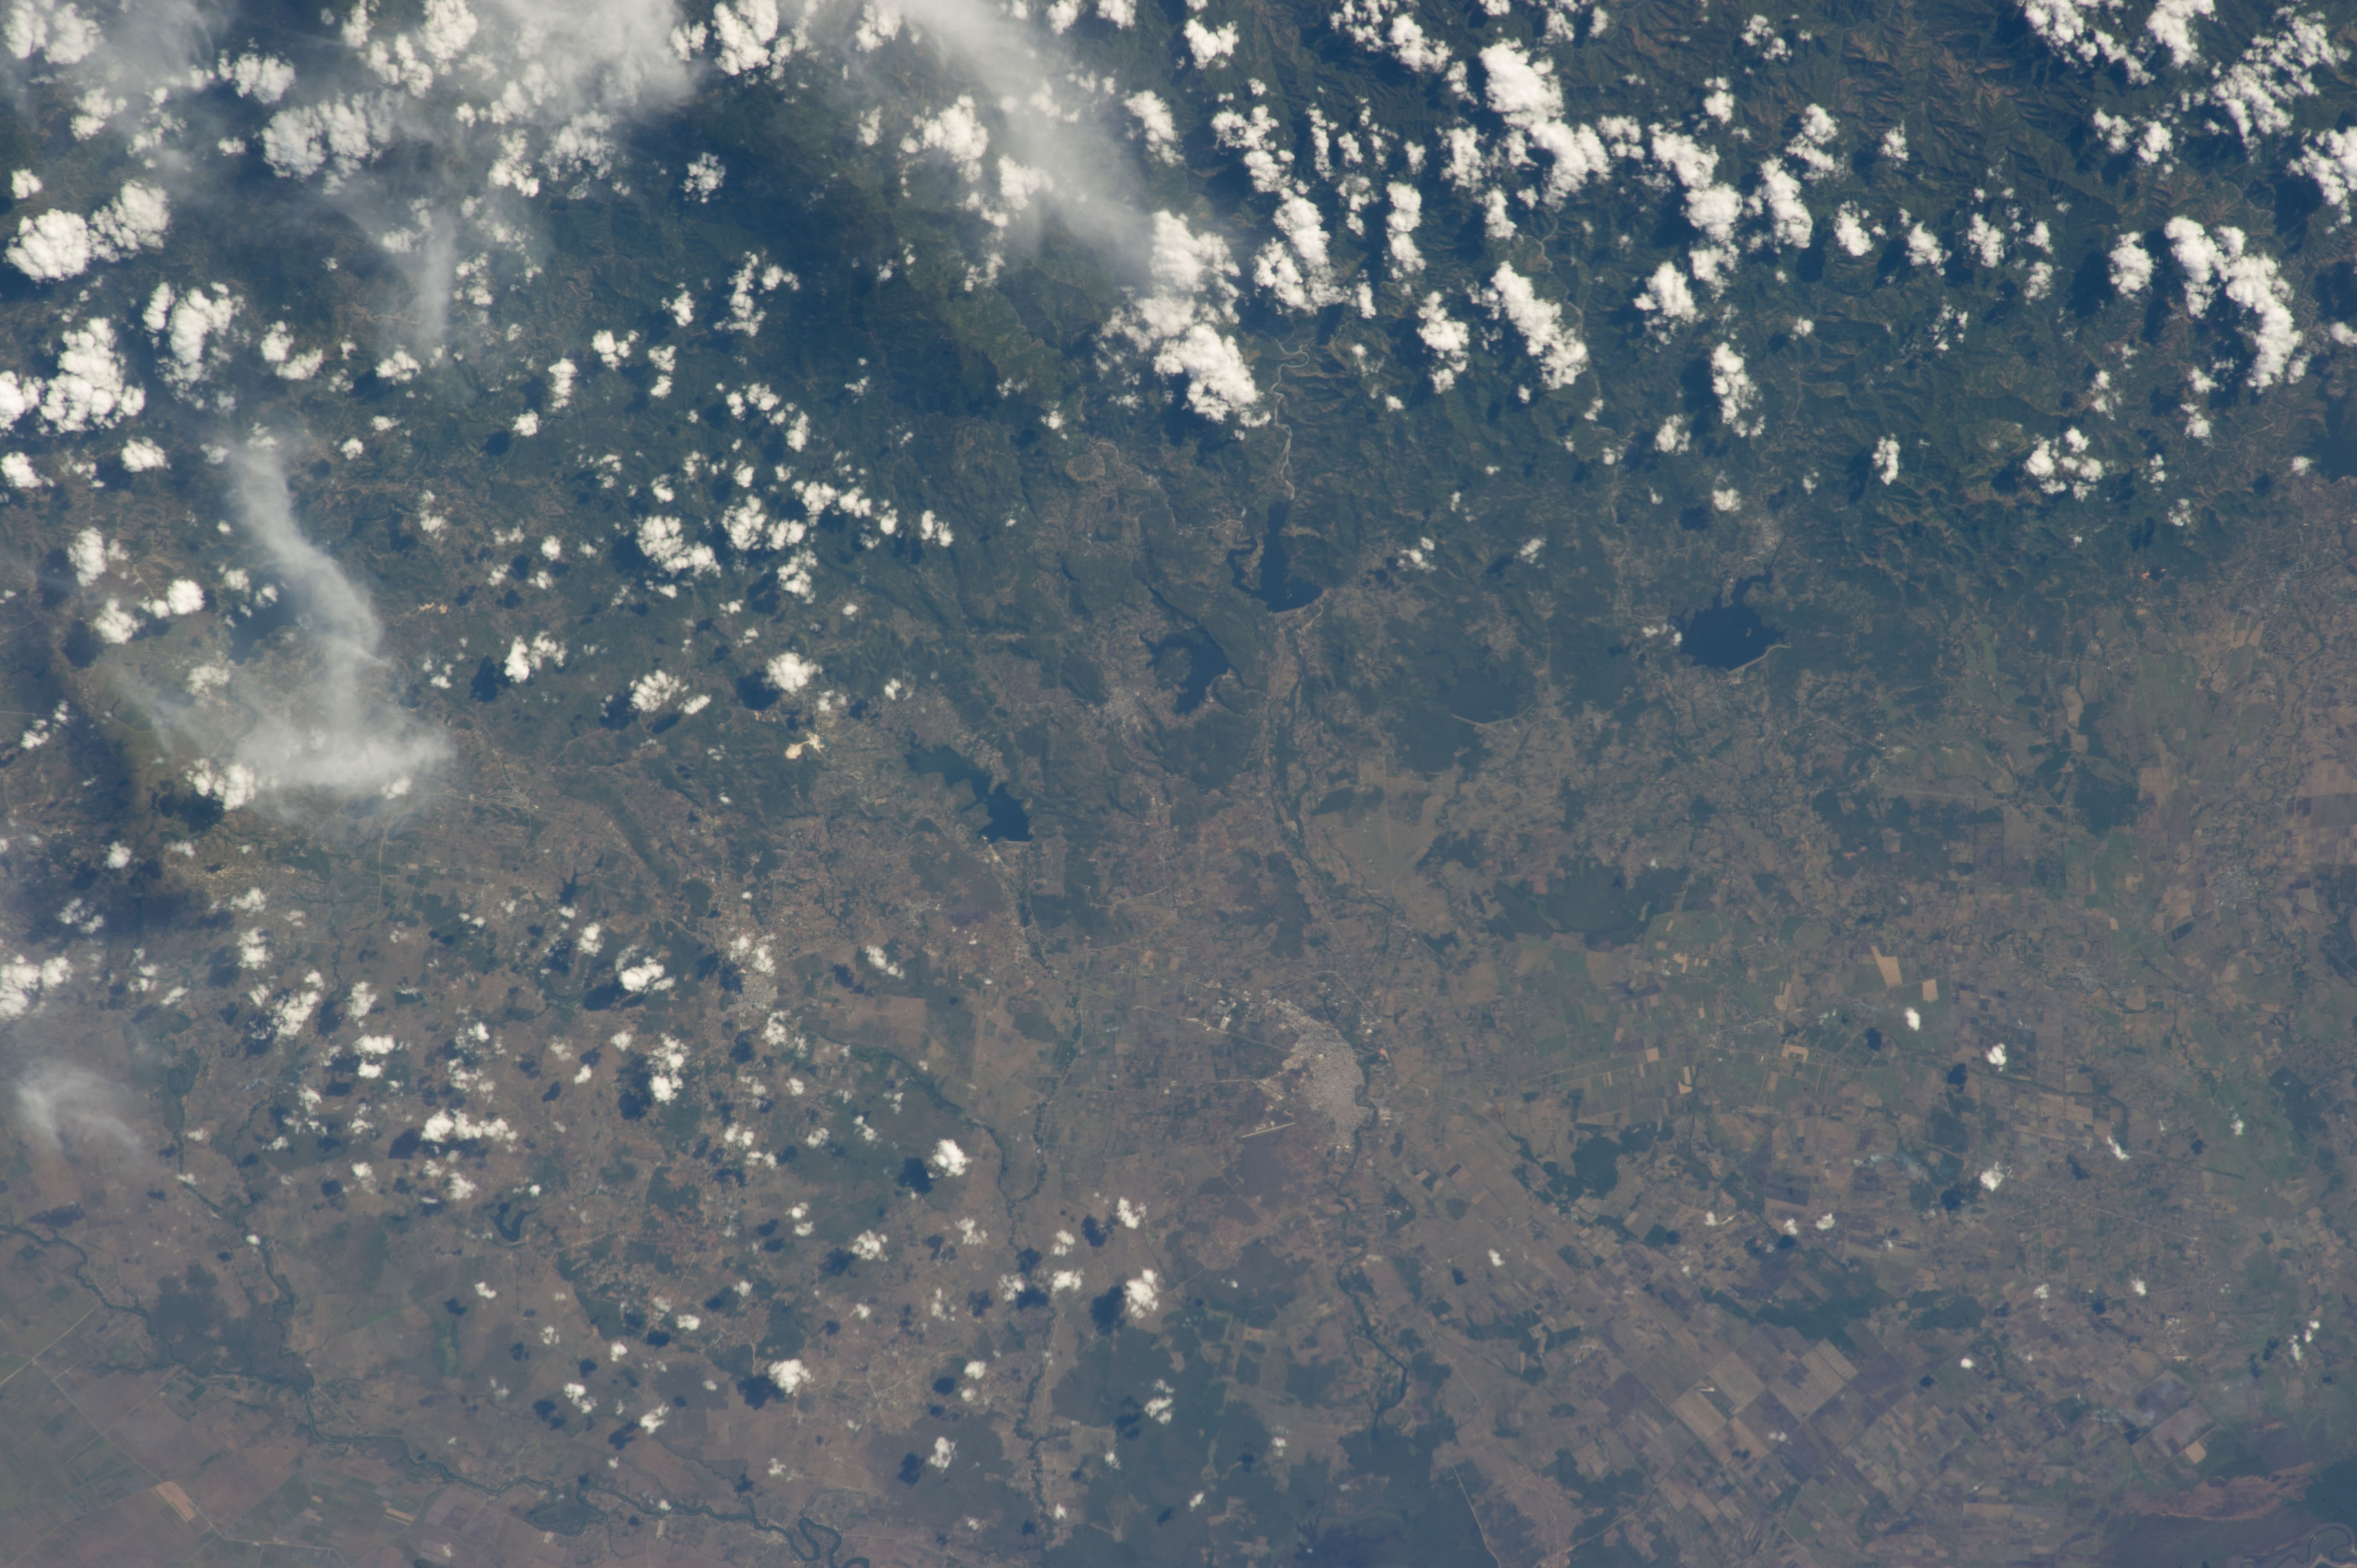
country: CUBA
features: DOS RIOS, SANTA RITA, GUISA, GRANMA, CHARCO REDONDO
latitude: 20.3
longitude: -76.6
